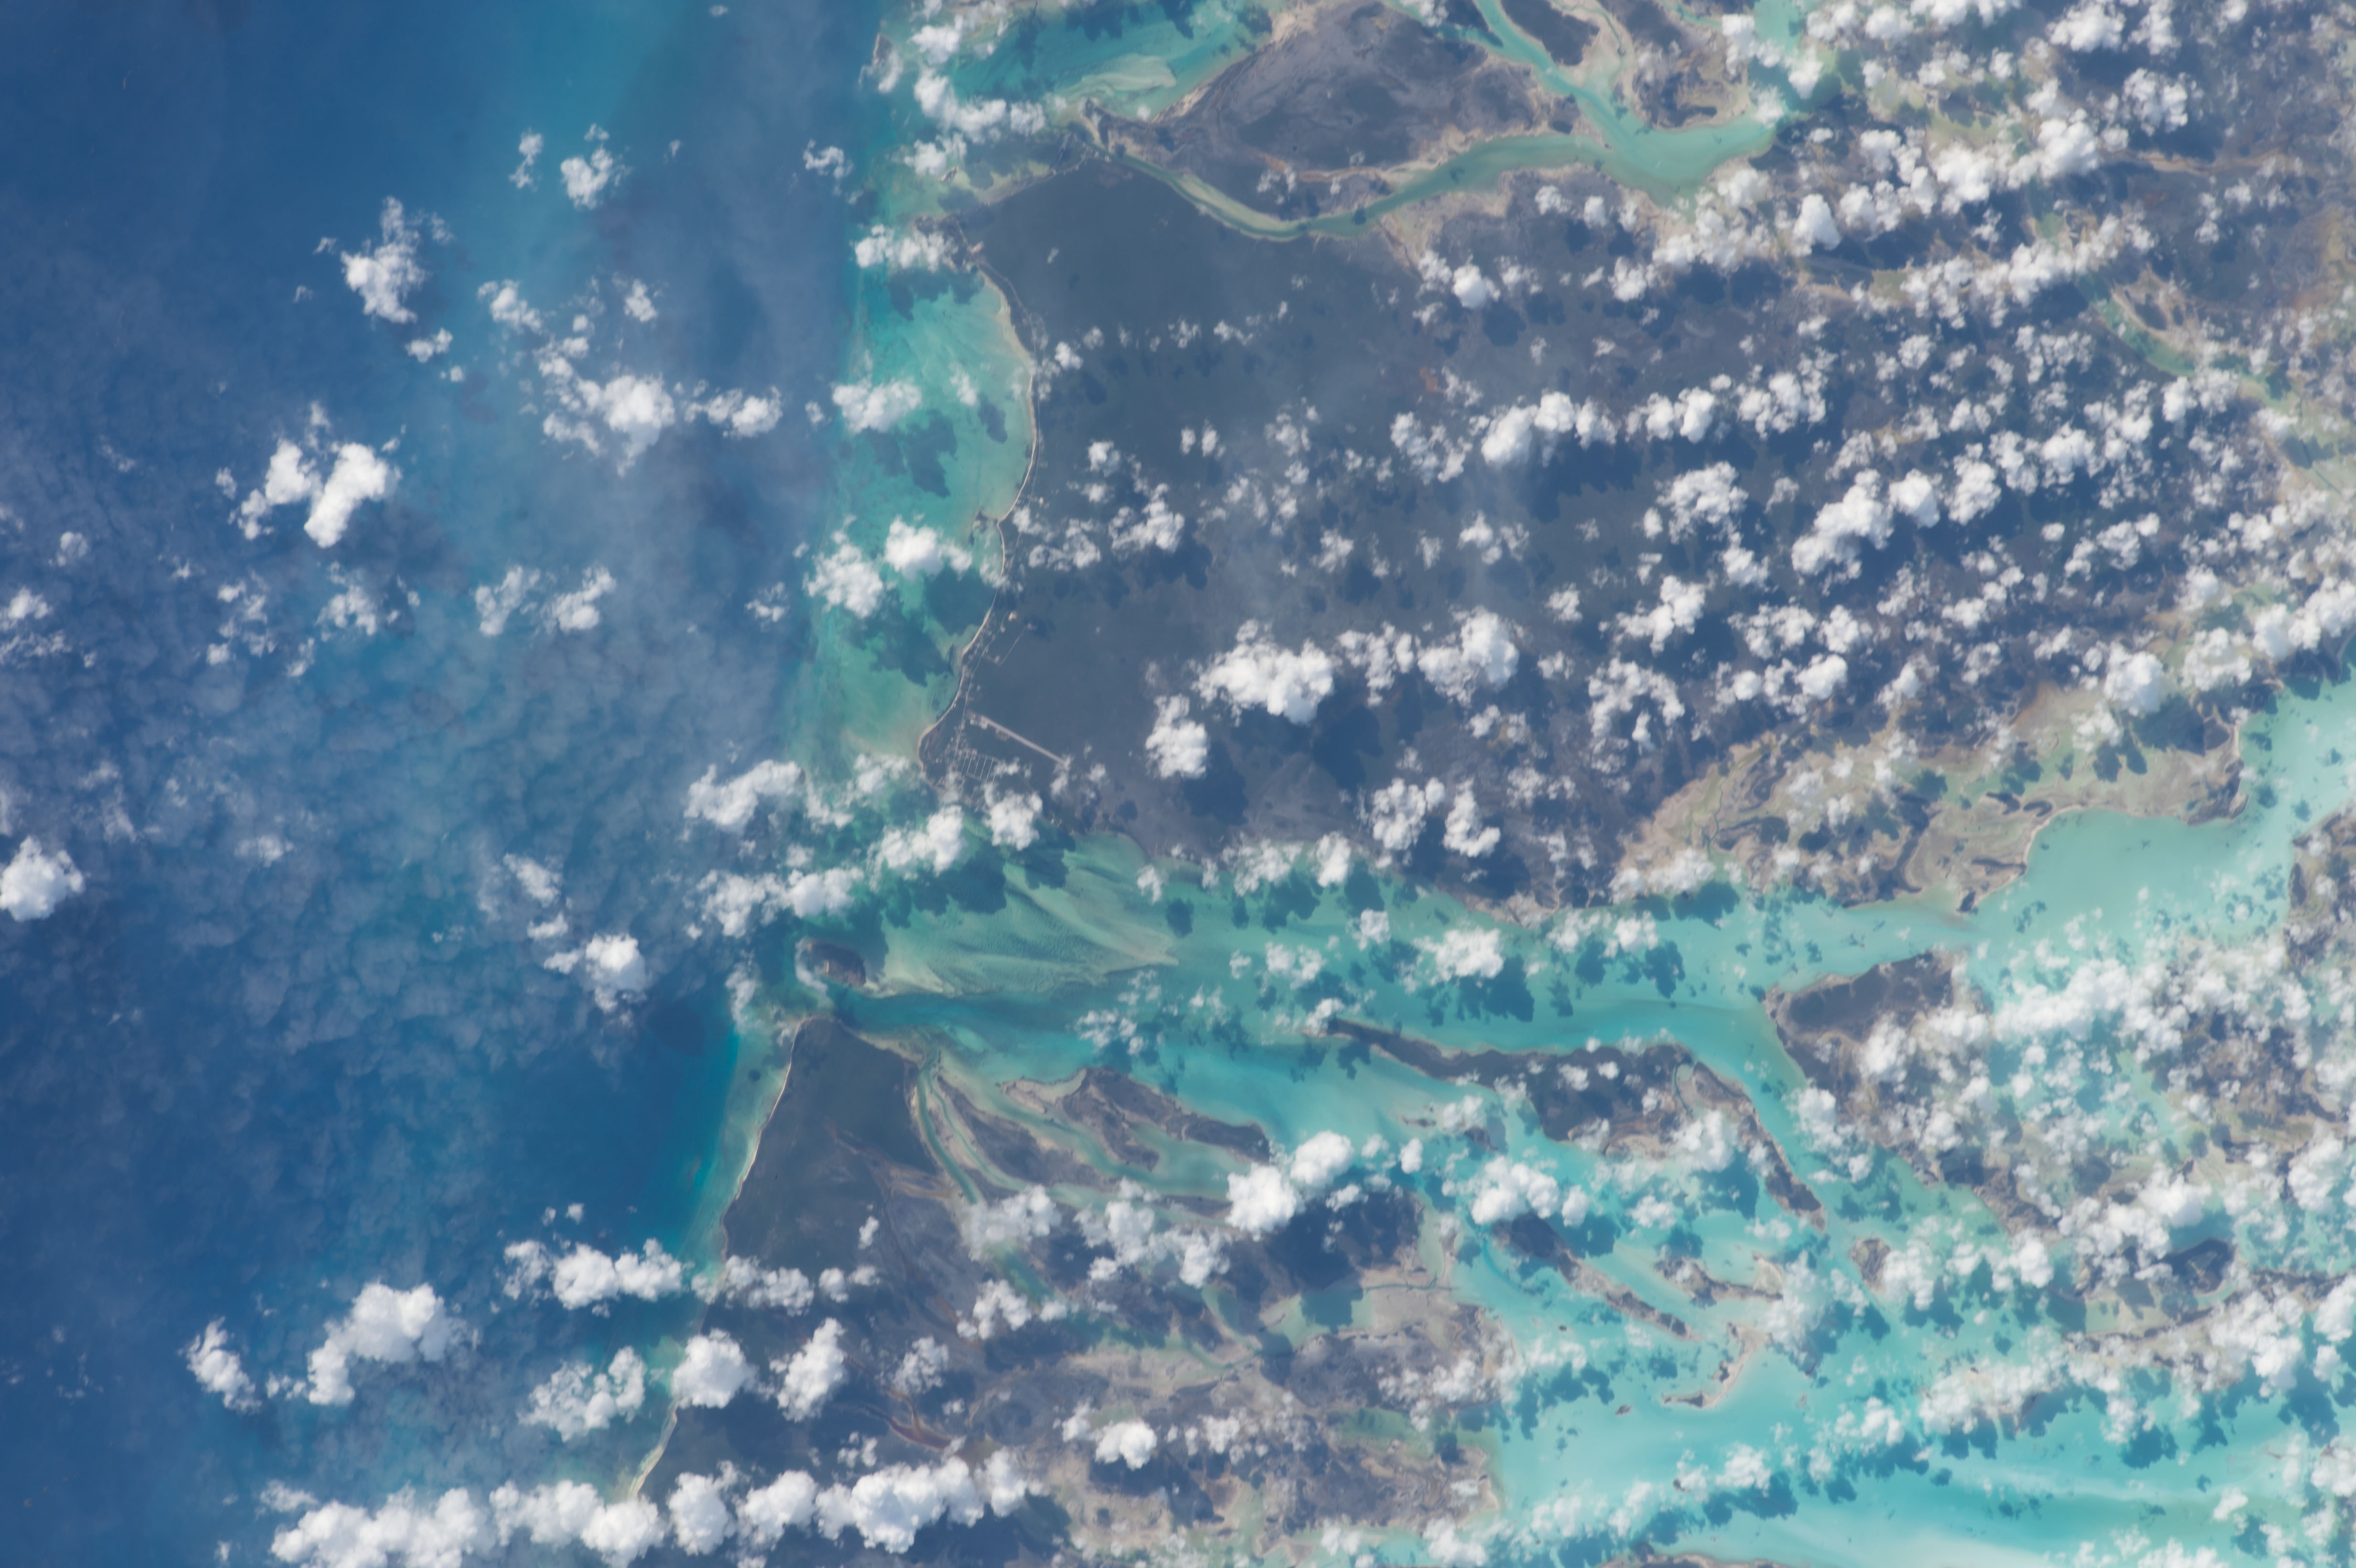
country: BAHAMAS
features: S. ANDROS, MOXEY TOWN, MANGROVE CAY, MIDDLE BIGHT, LINDER CREEK
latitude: 24.3
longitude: -77.7
